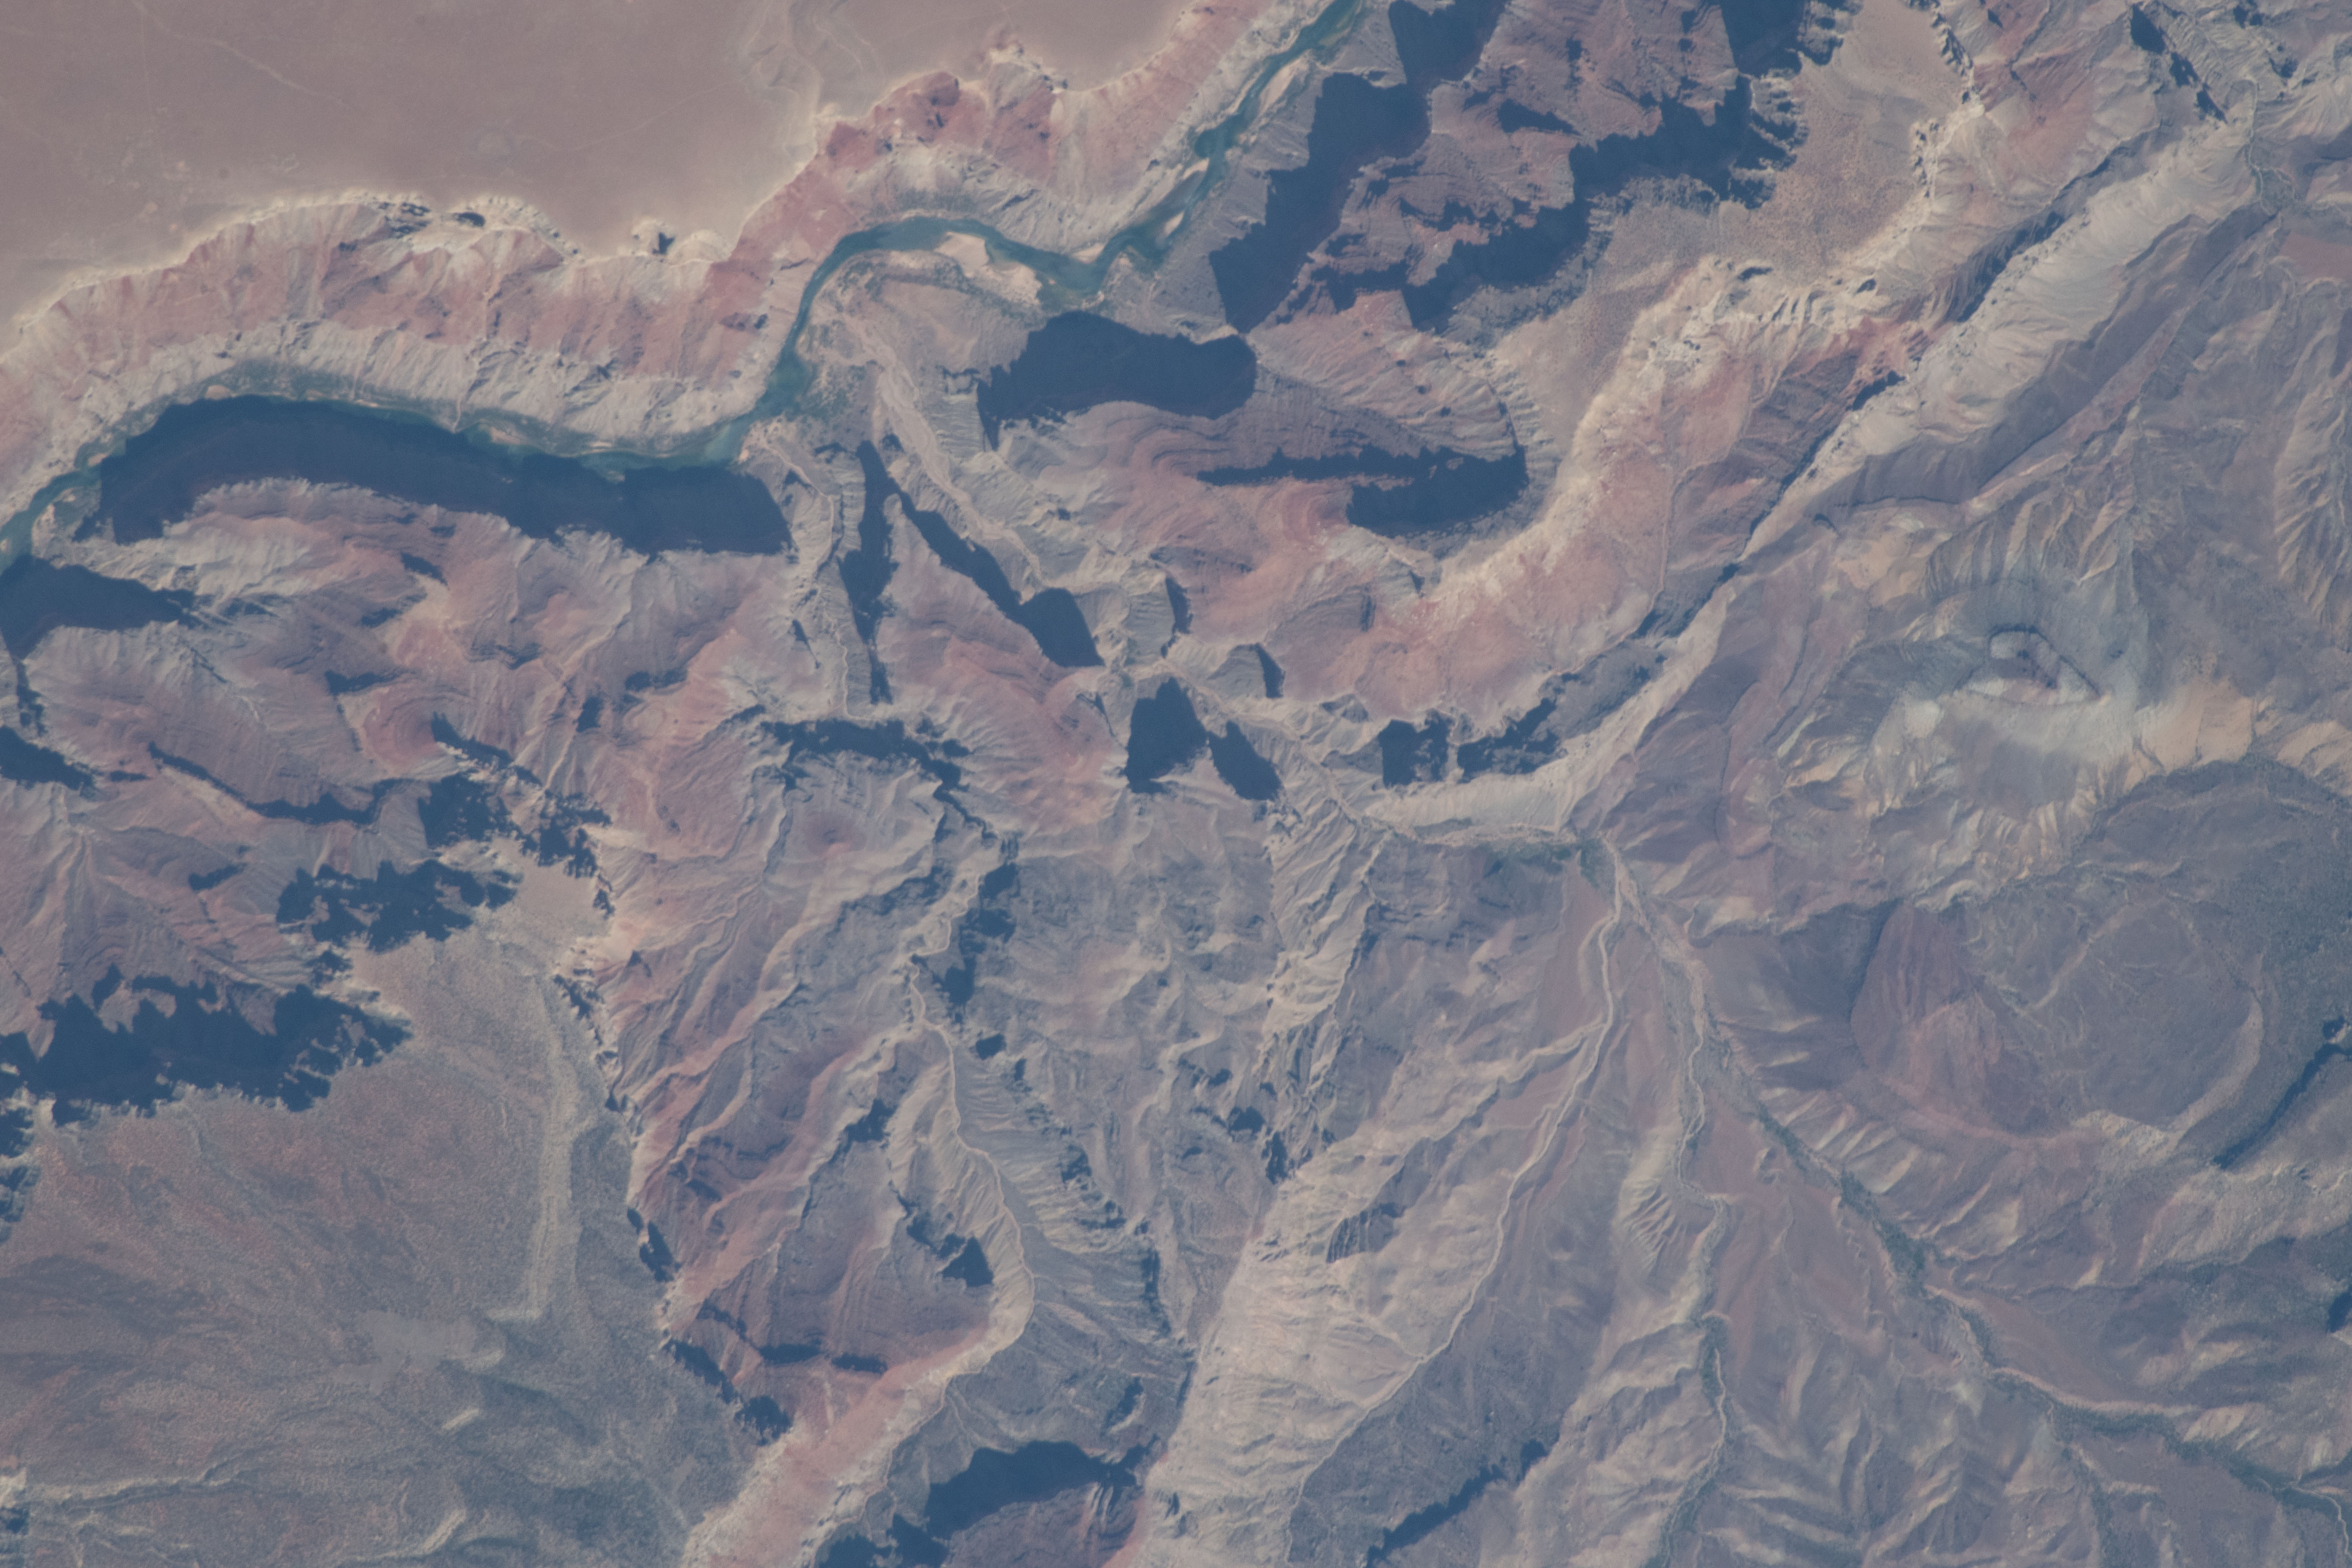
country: USA-ARIZONA
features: GRAND CANYON, COLORADO RIVER
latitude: 36.3
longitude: -111.9
